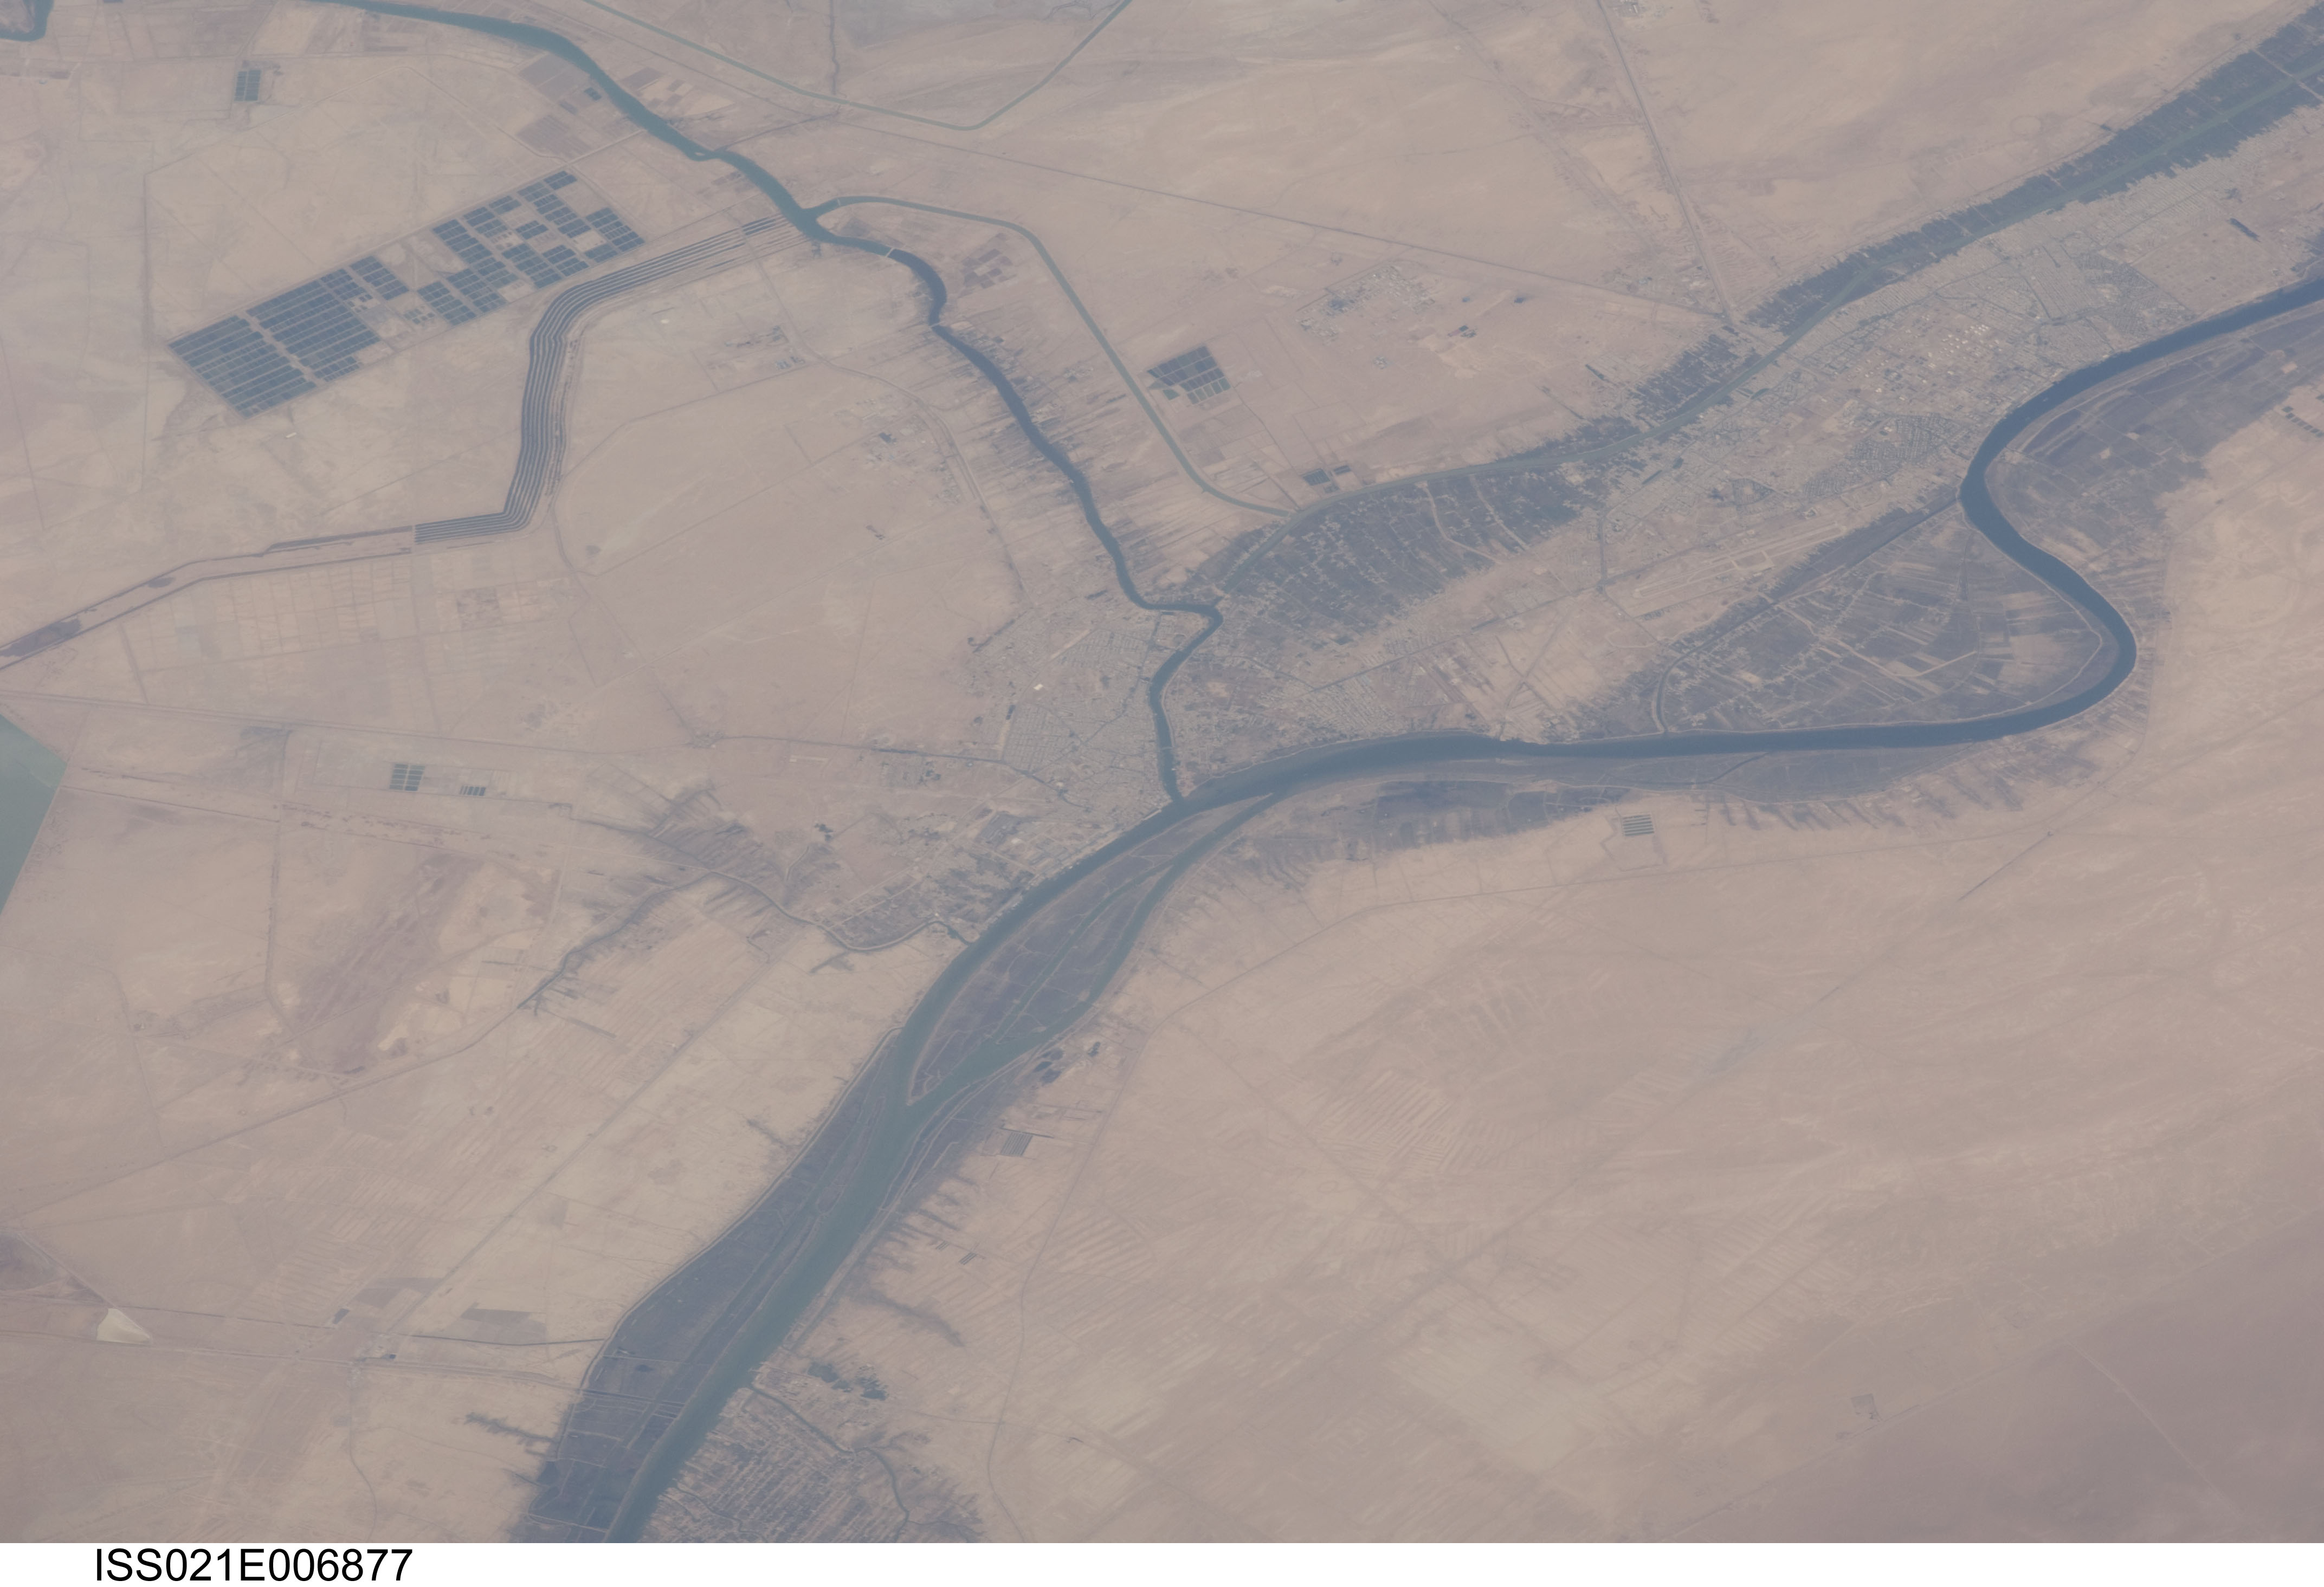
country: IRAN
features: ARVAND ROUD,ABADAN IRAN,KHORRAMSHAHR IRAN,BAHMANSHIR RIVER,ABADAN INTERNATIONAL AIRPORT (OIAA),KARUN RIVER,MINOO ISLAND,SHATT AL-ARAB
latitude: 30.4
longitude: 48.2
